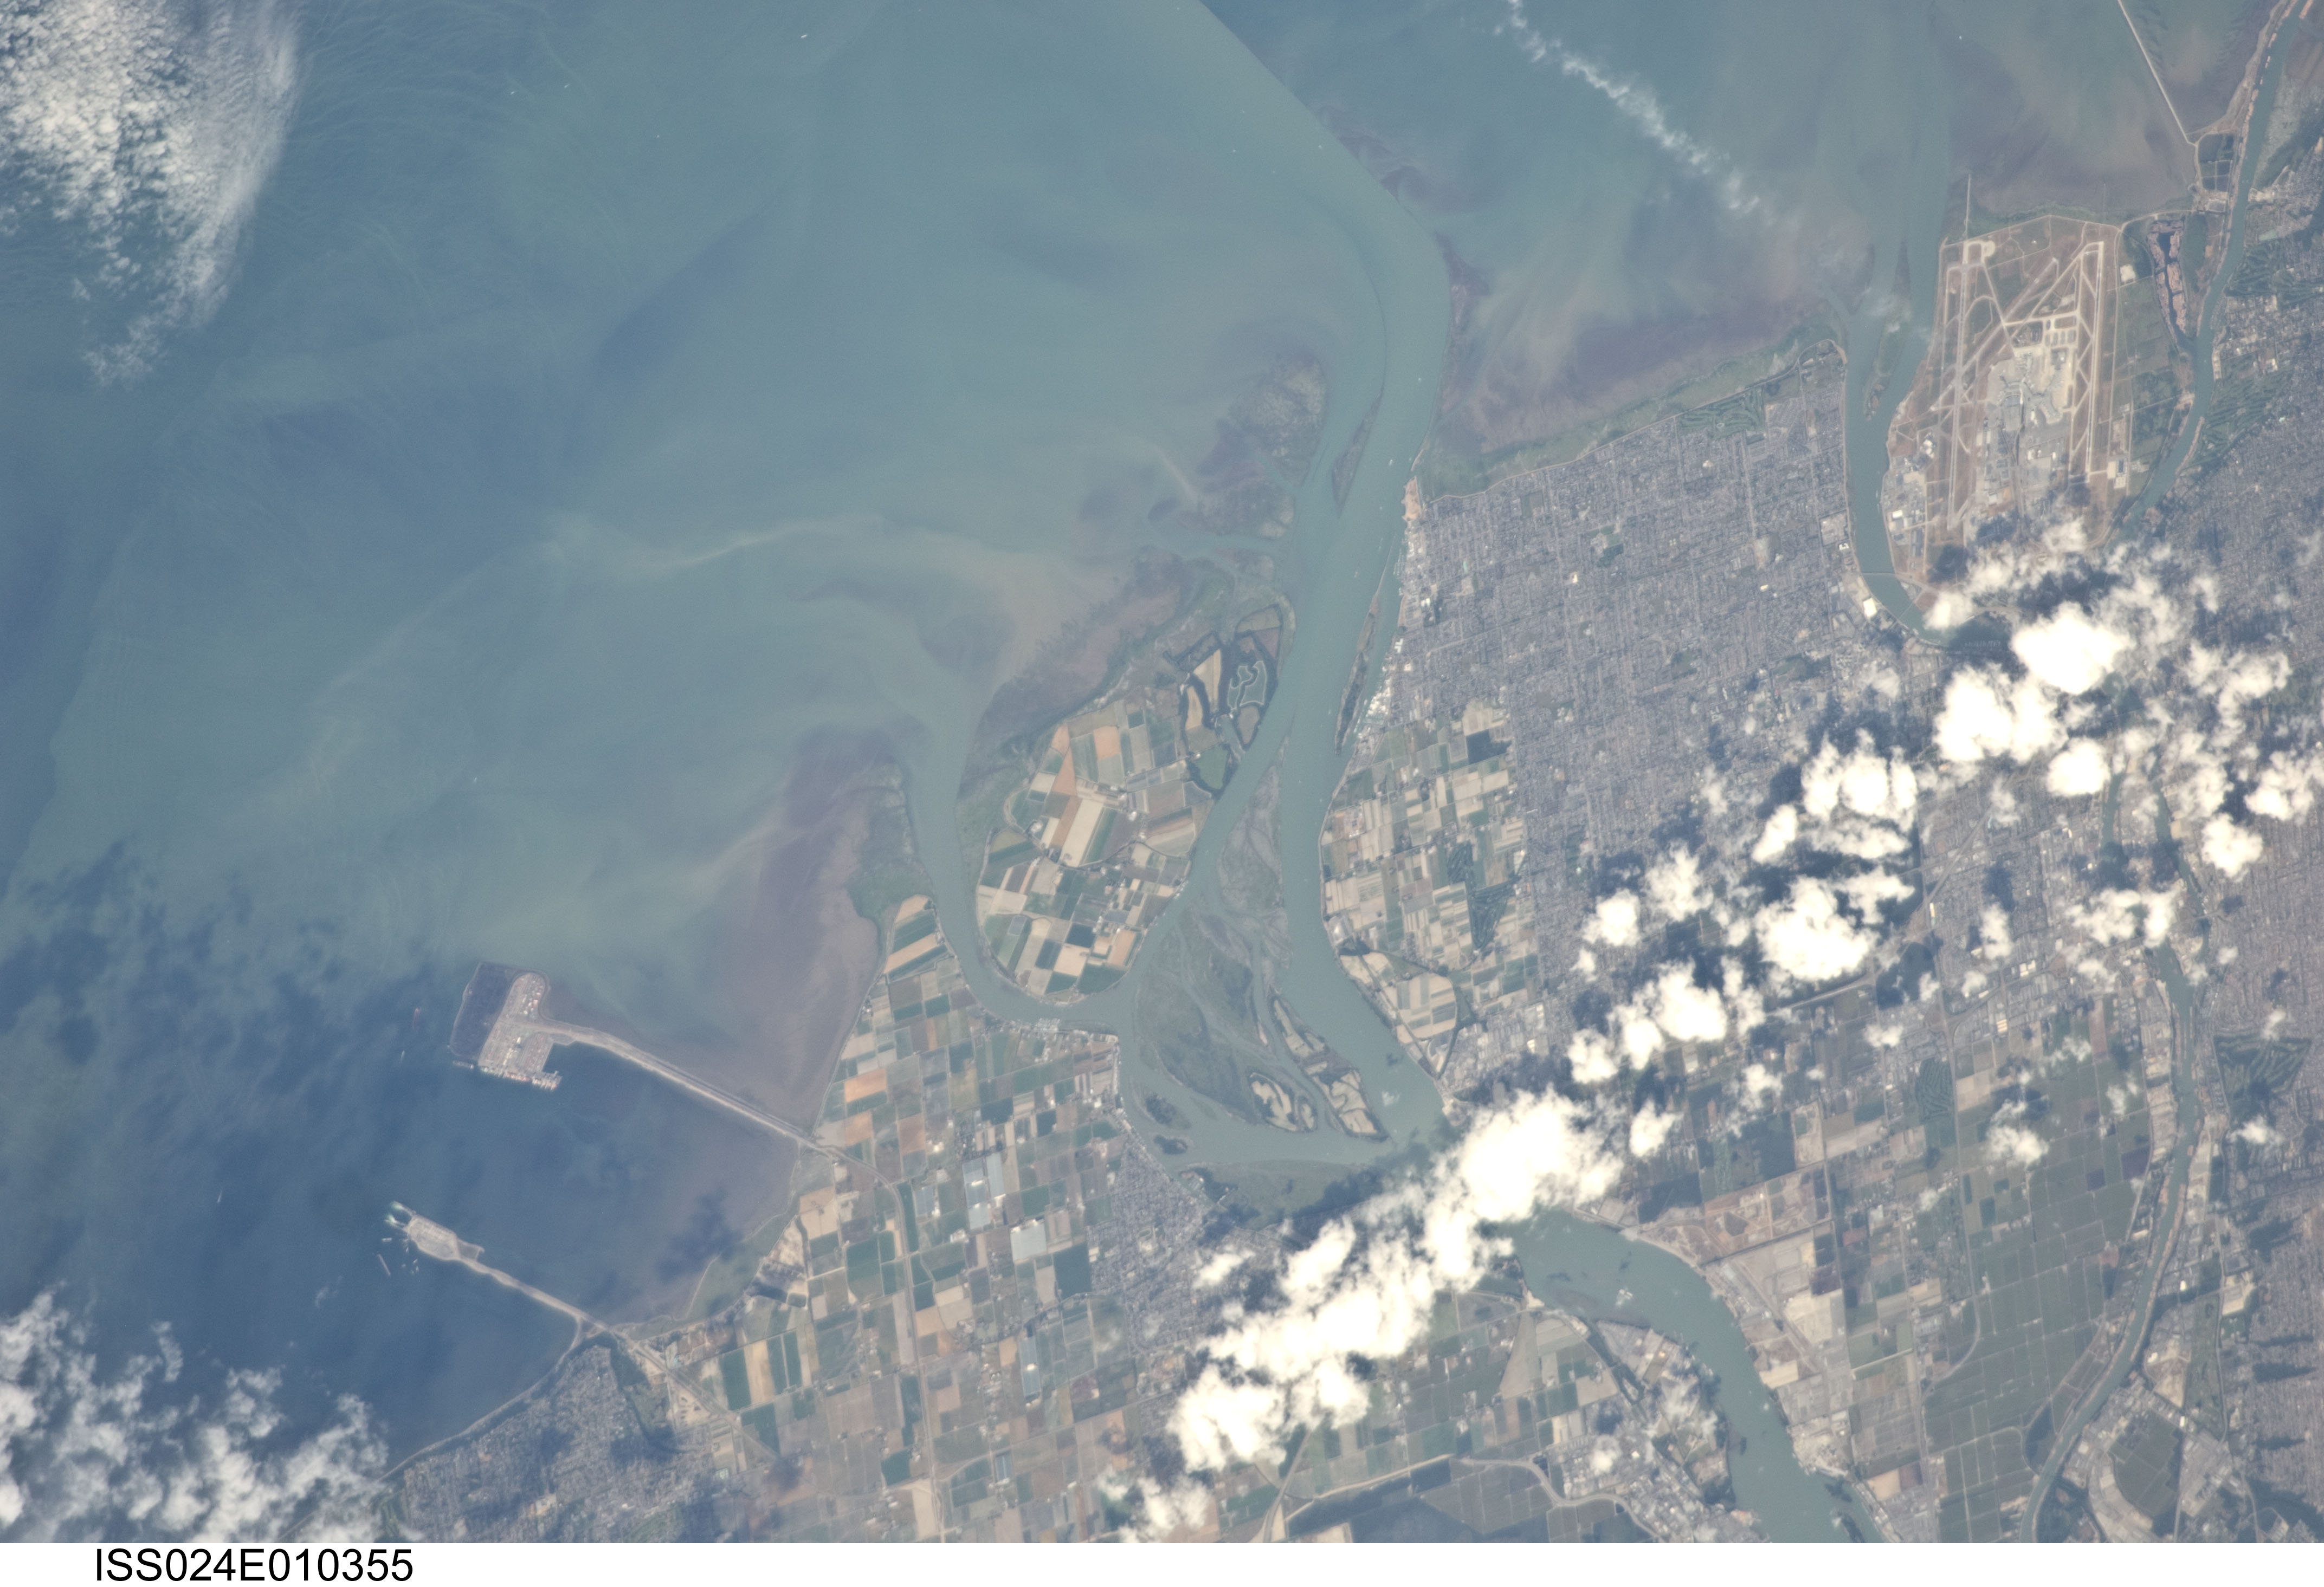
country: CANADA-BC
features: VANVOUVER, FRASER R. DELTA, SED., AGR.
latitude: 49.1
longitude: -123.2
